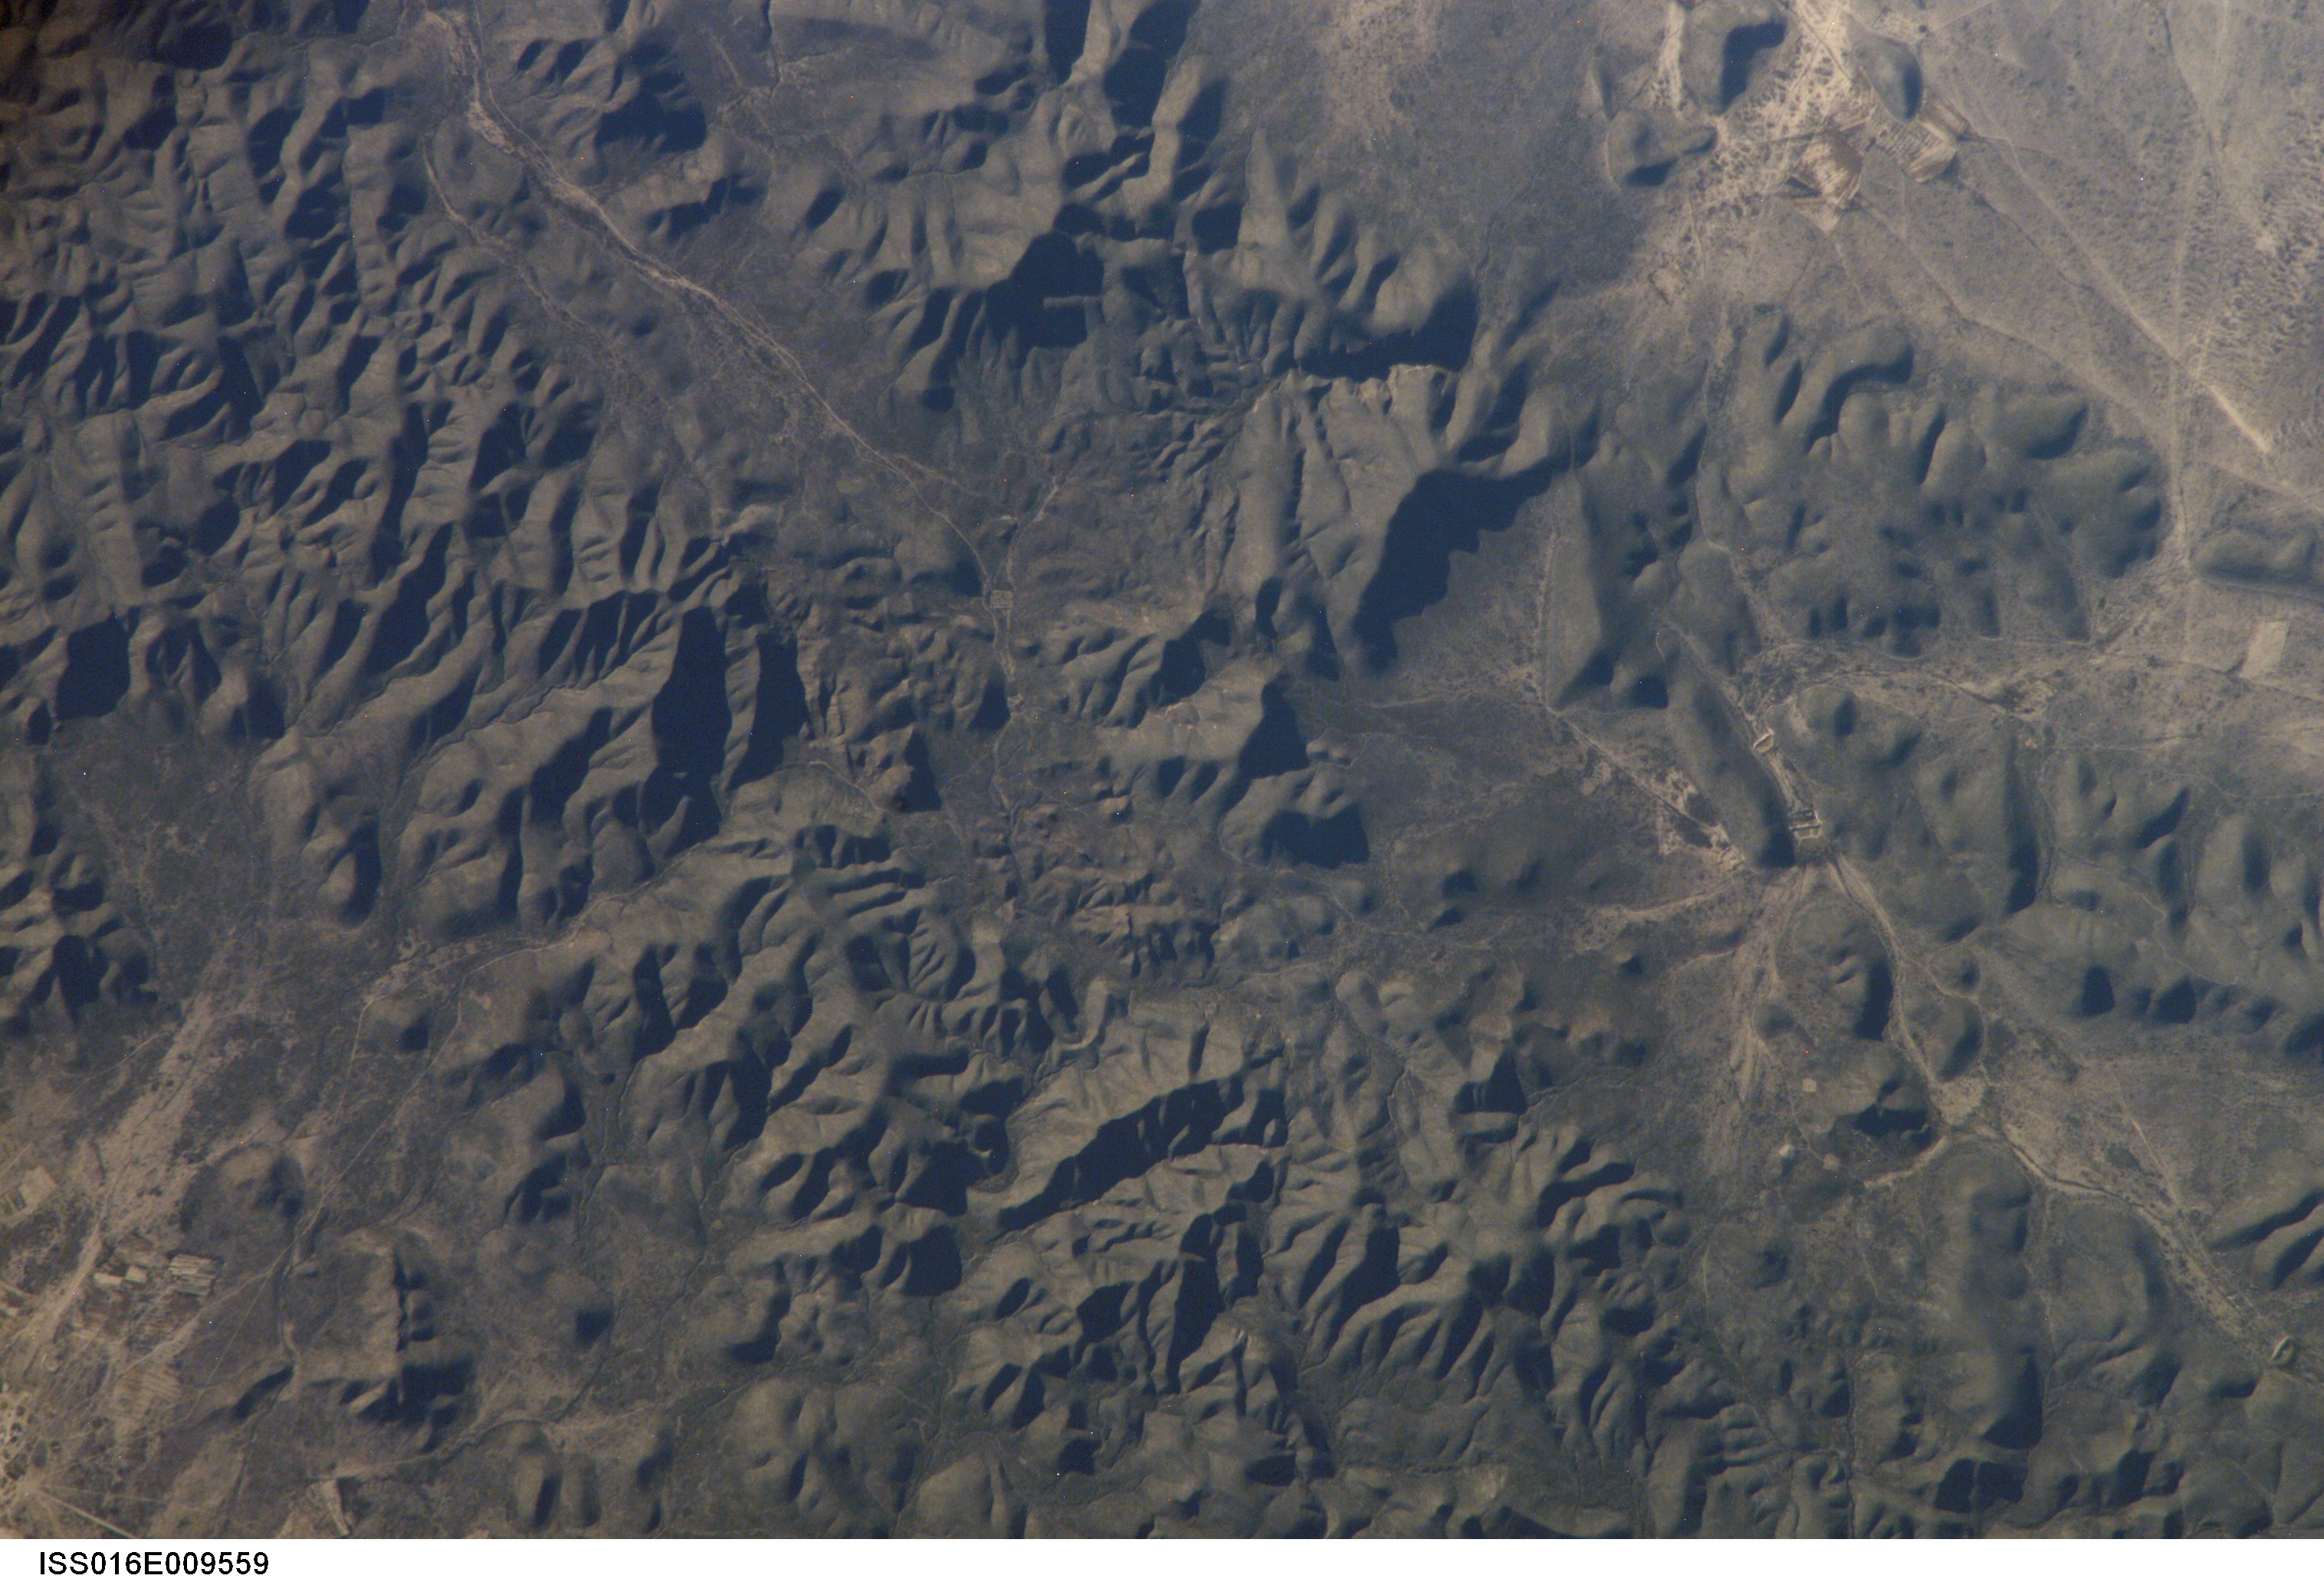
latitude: 24.9
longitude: -102.6
